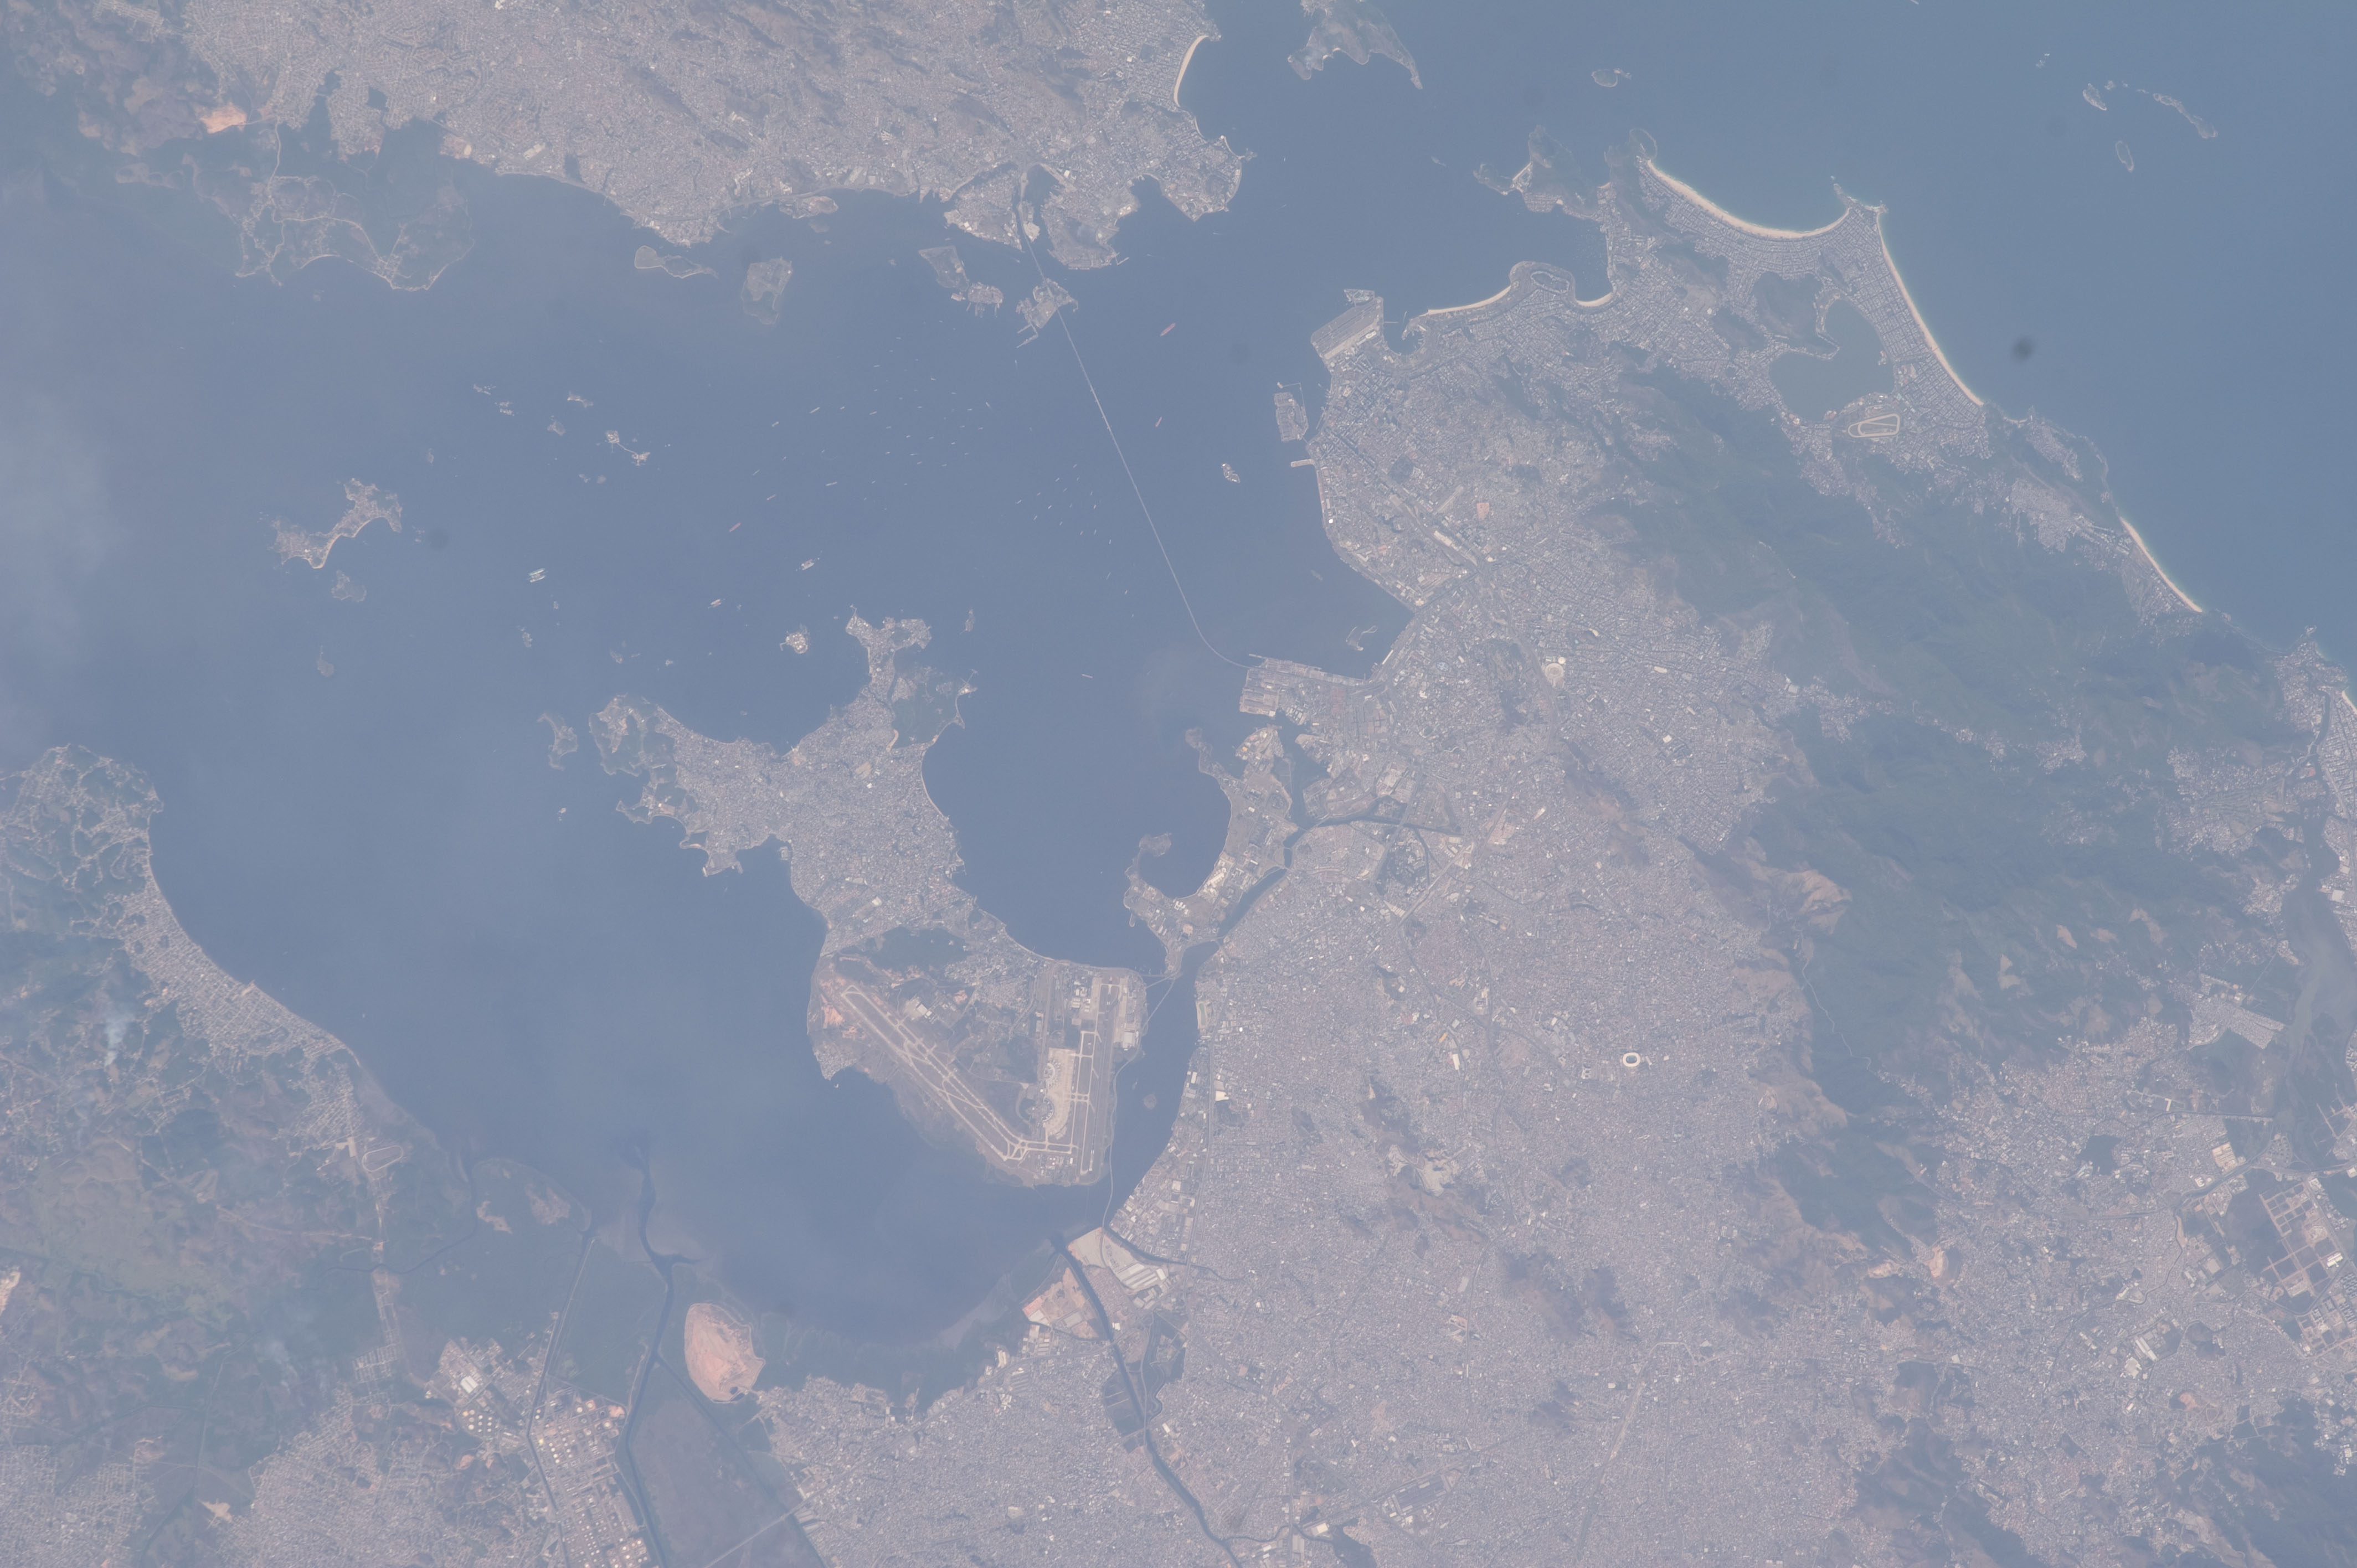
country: BRAZIL
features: CENTRAL RIO DE JANEIRO, ROADS, GUANABARA B., SHIPS, AIRPORT
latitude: -22.8
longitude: -43.2
